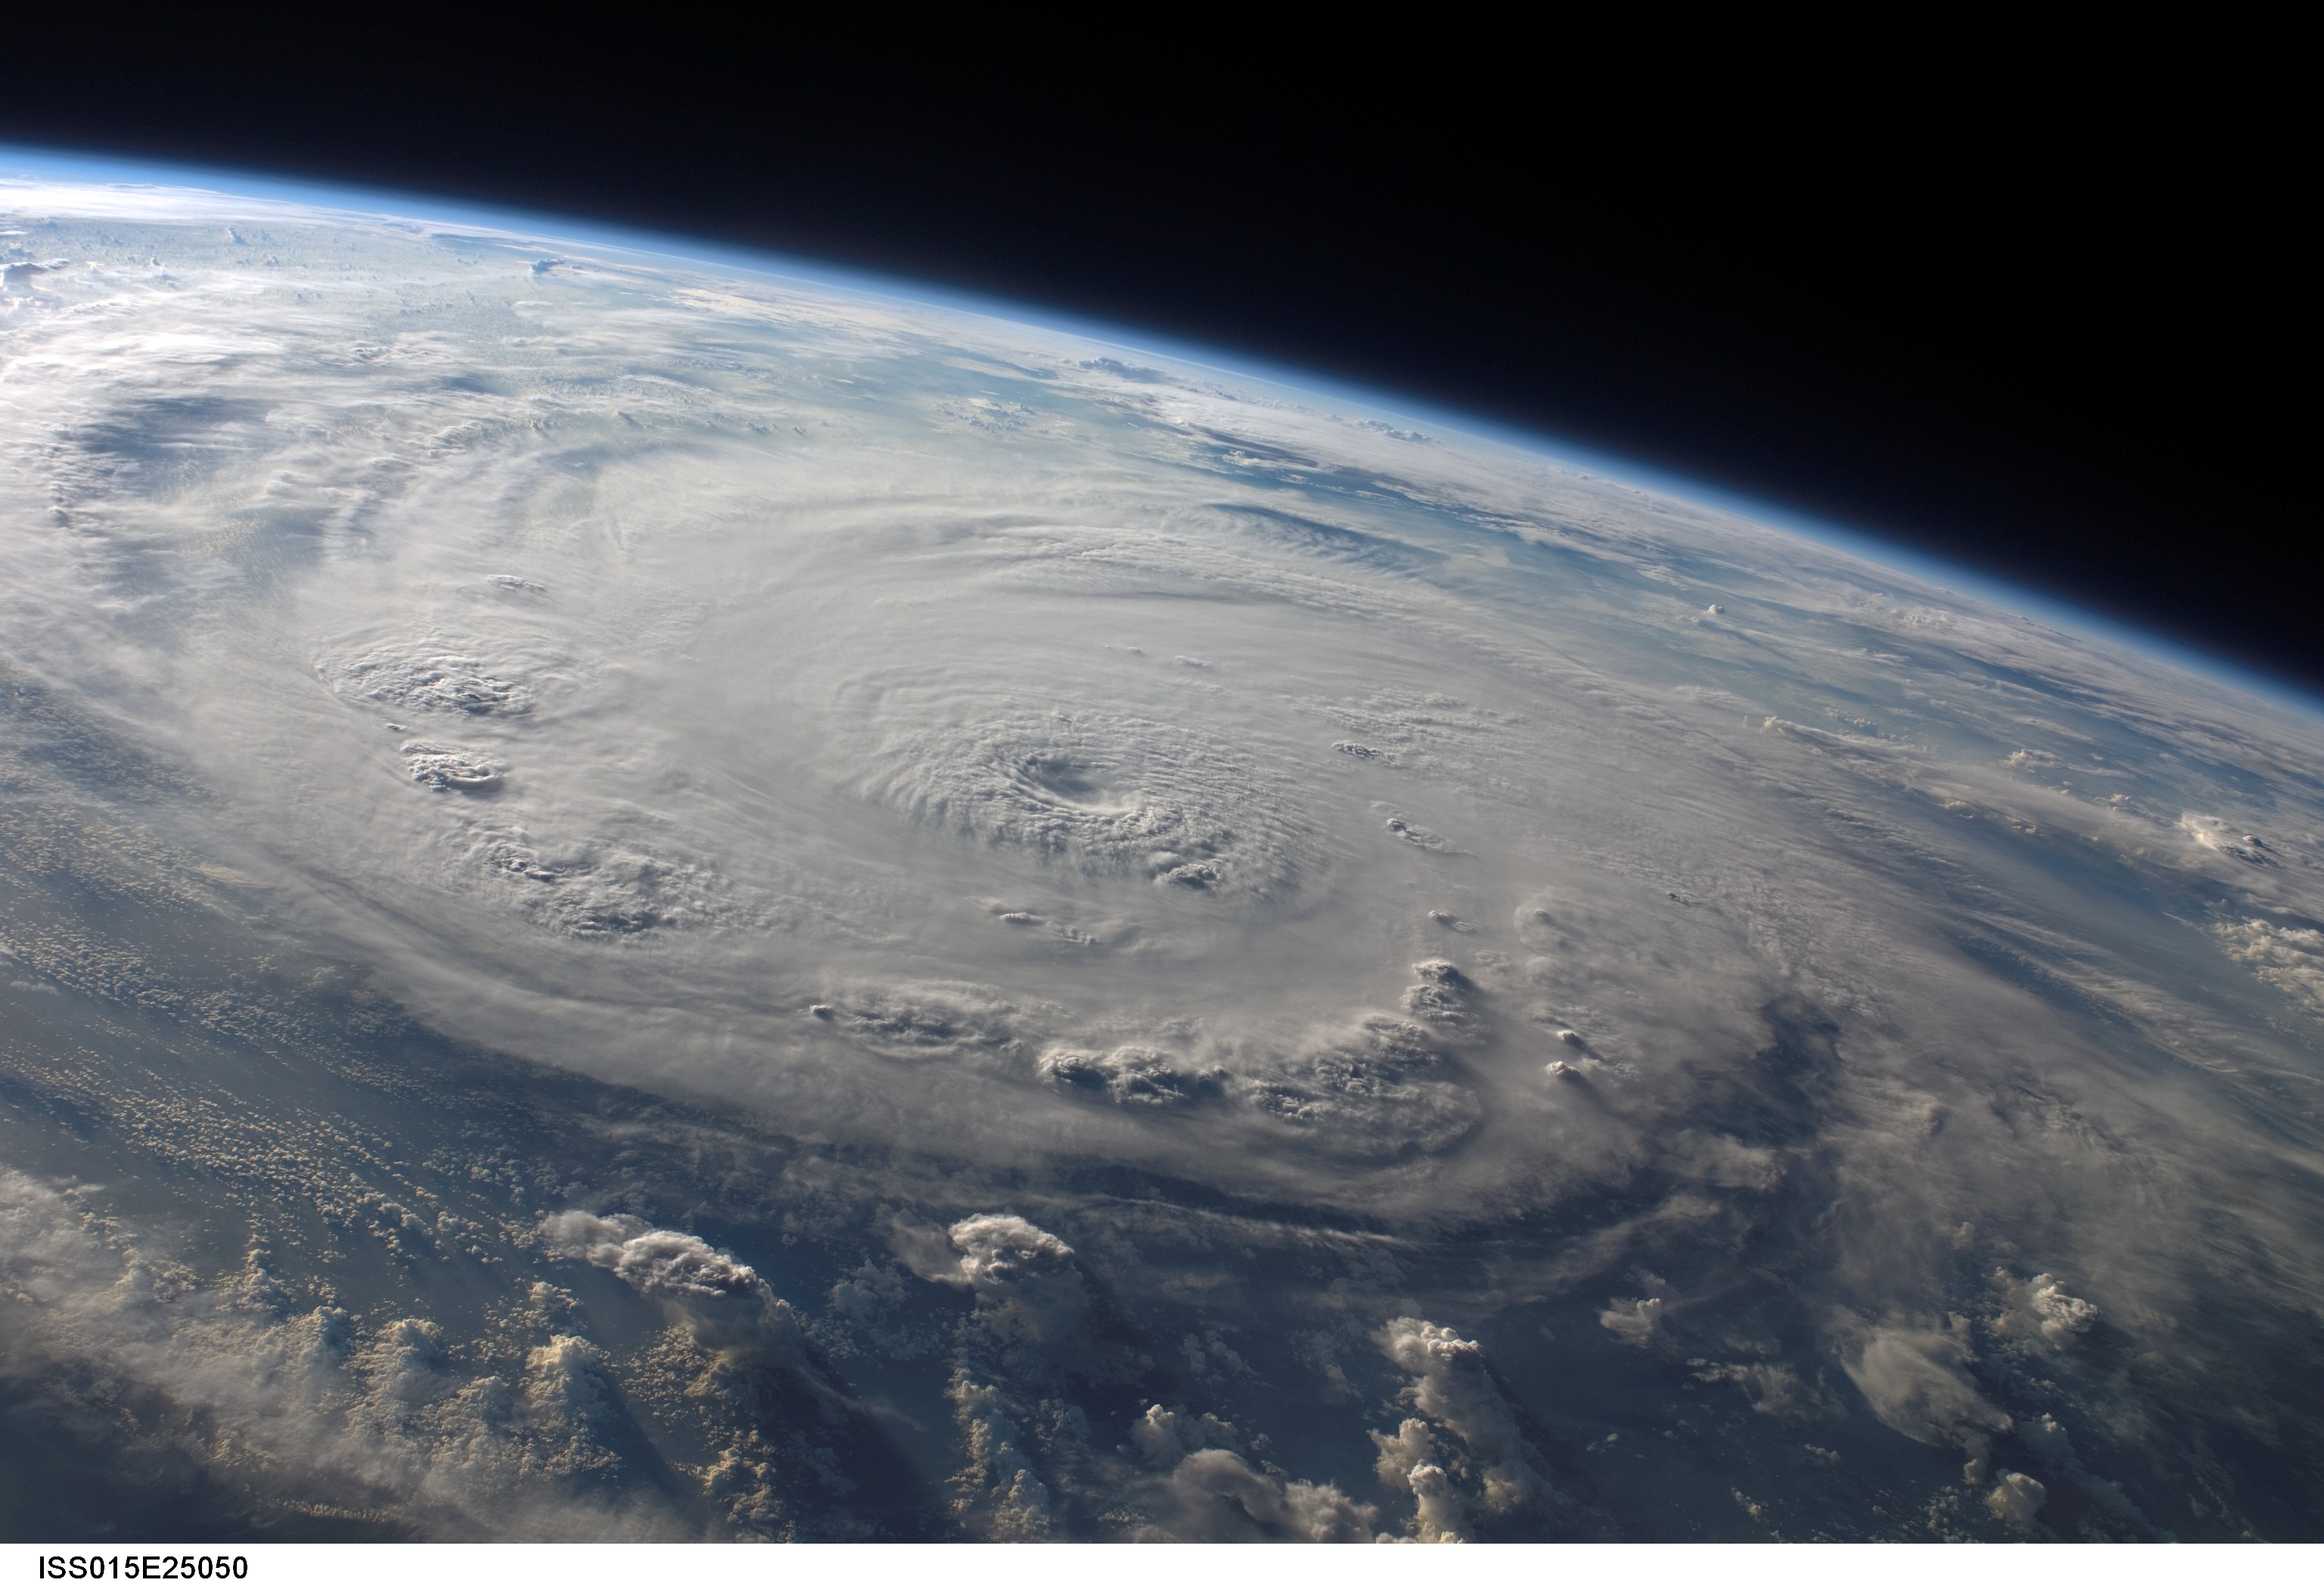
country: CARIBBEAN SEA
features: PAN-HURRICANE FELIX, EYE, BANDS
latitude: 14.2
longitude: -76.9
